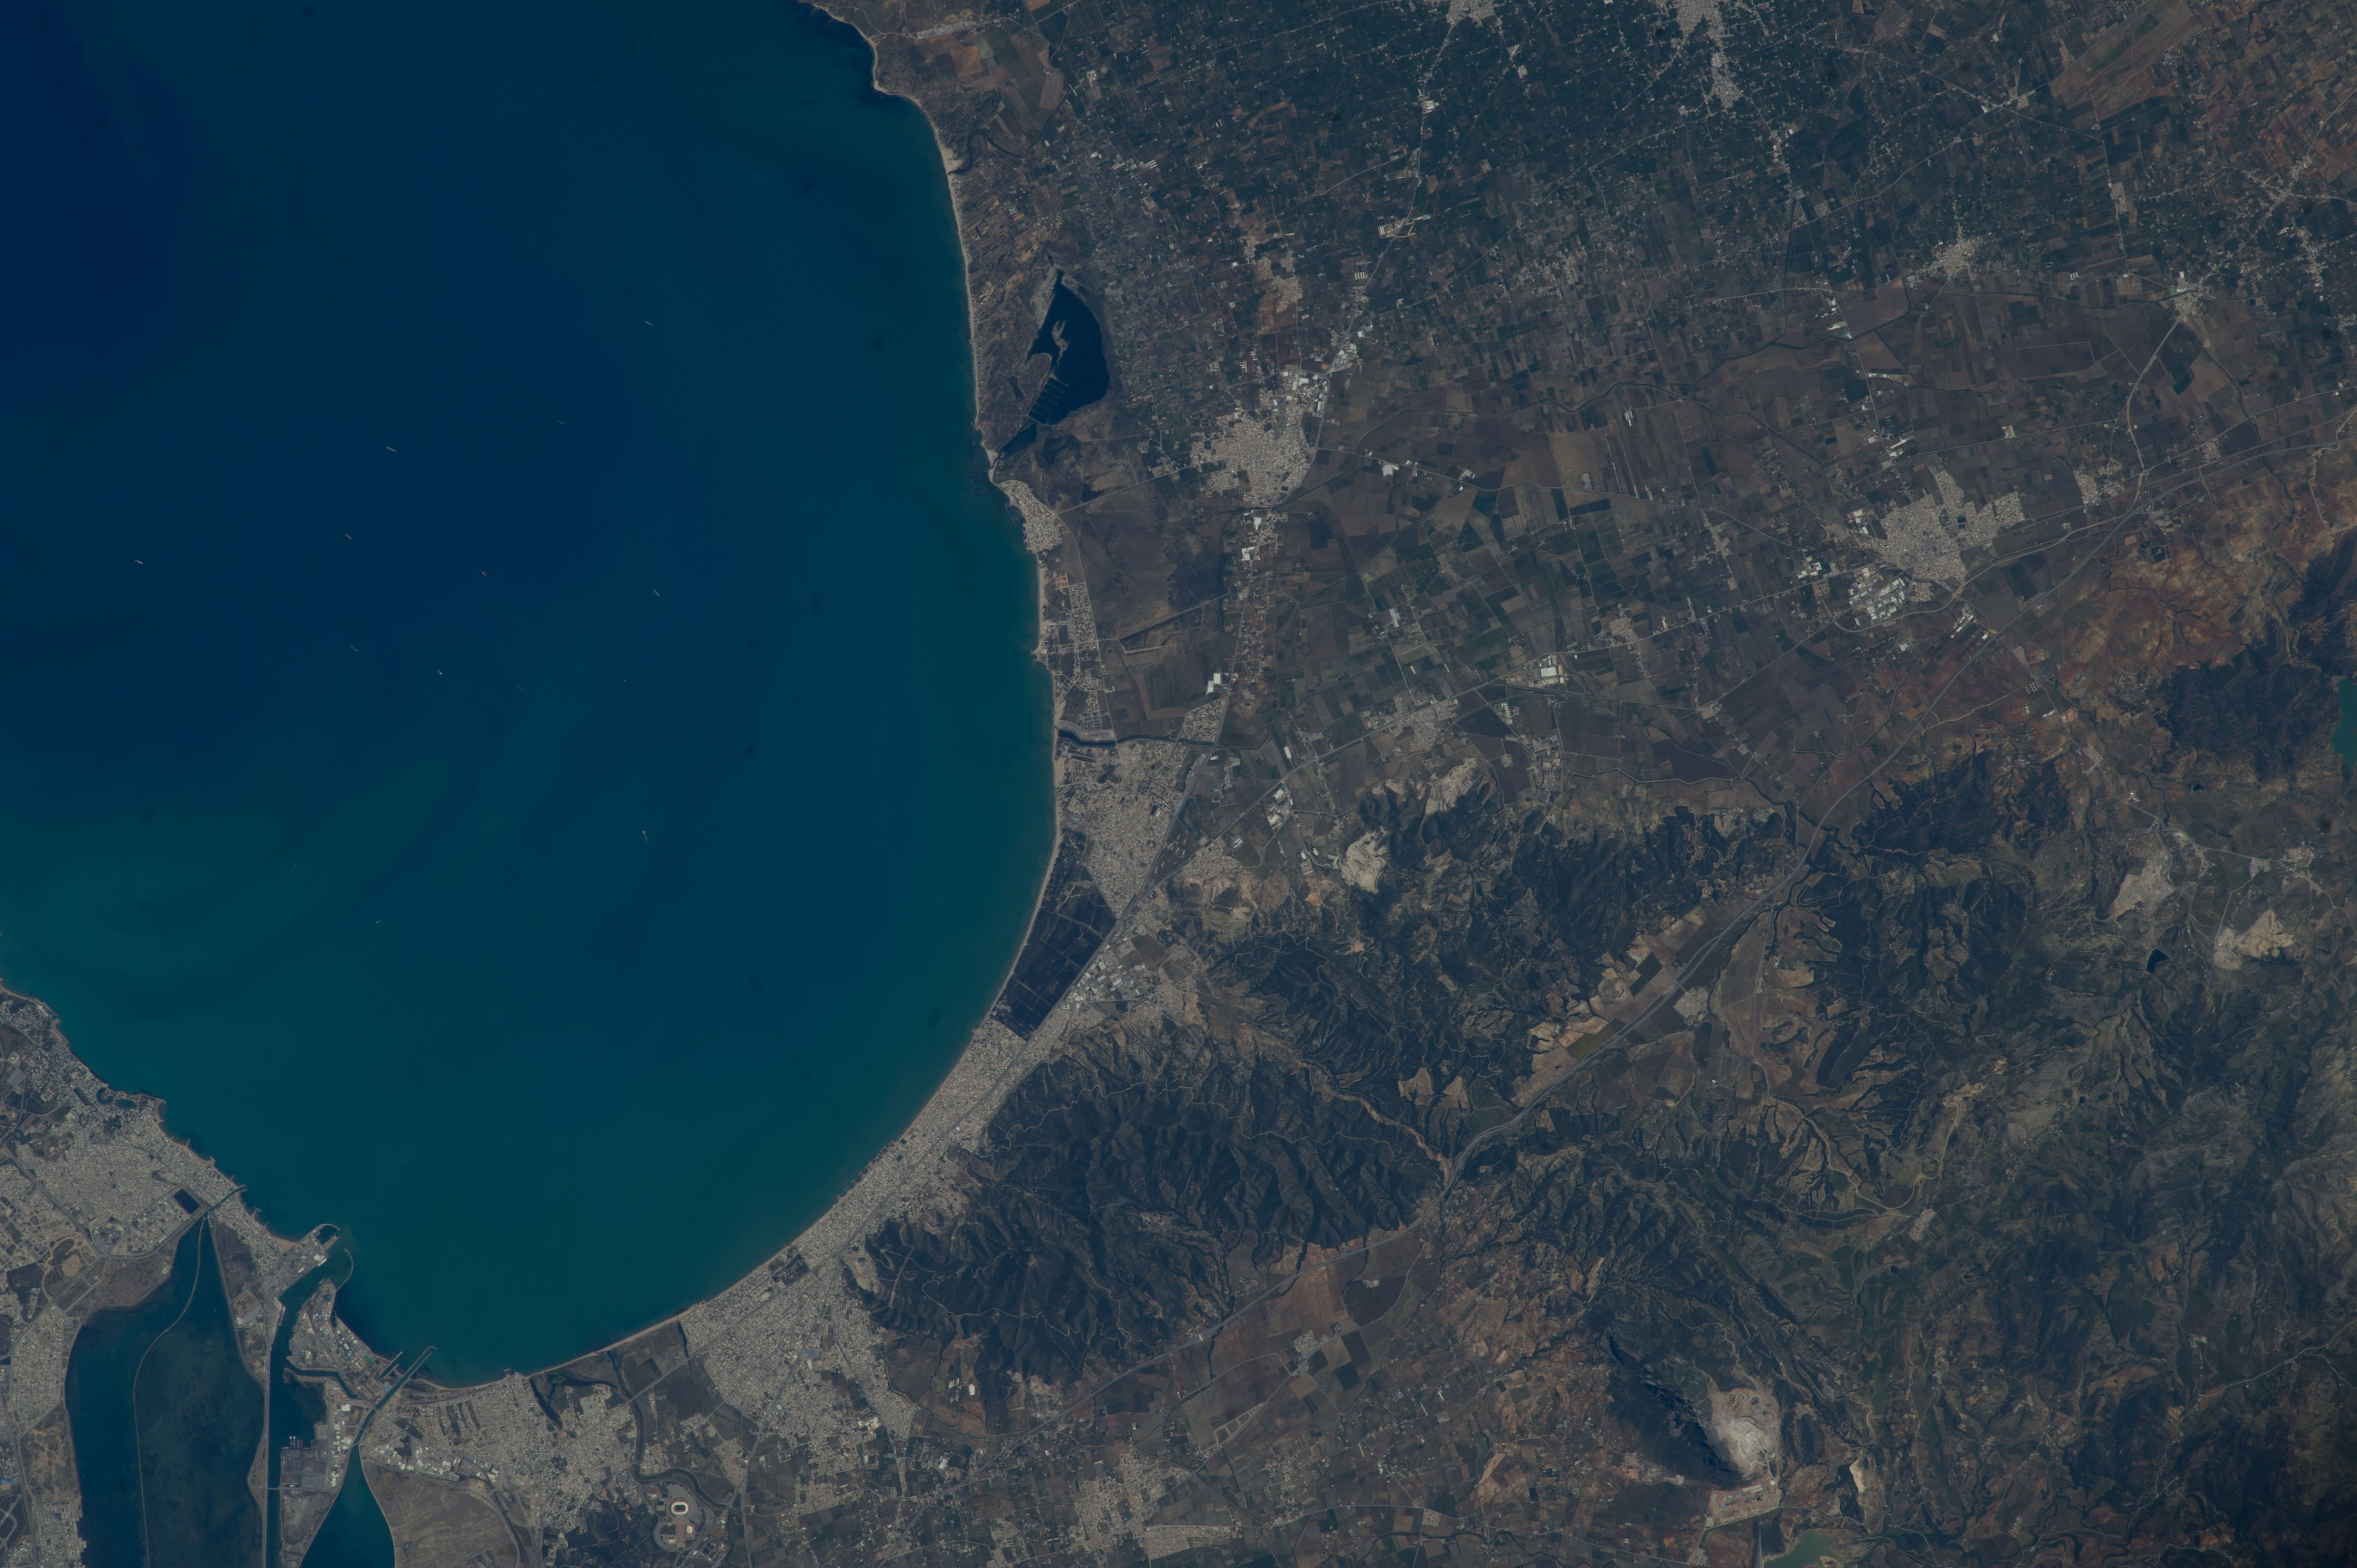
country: TUNISIA
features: COAST, PLAGE EJJEHMI, GULF OF TUNIS, TUNIS, LAKE OF TUNIS, SABKHET ARINA
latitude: 36.7
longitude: 10.4
